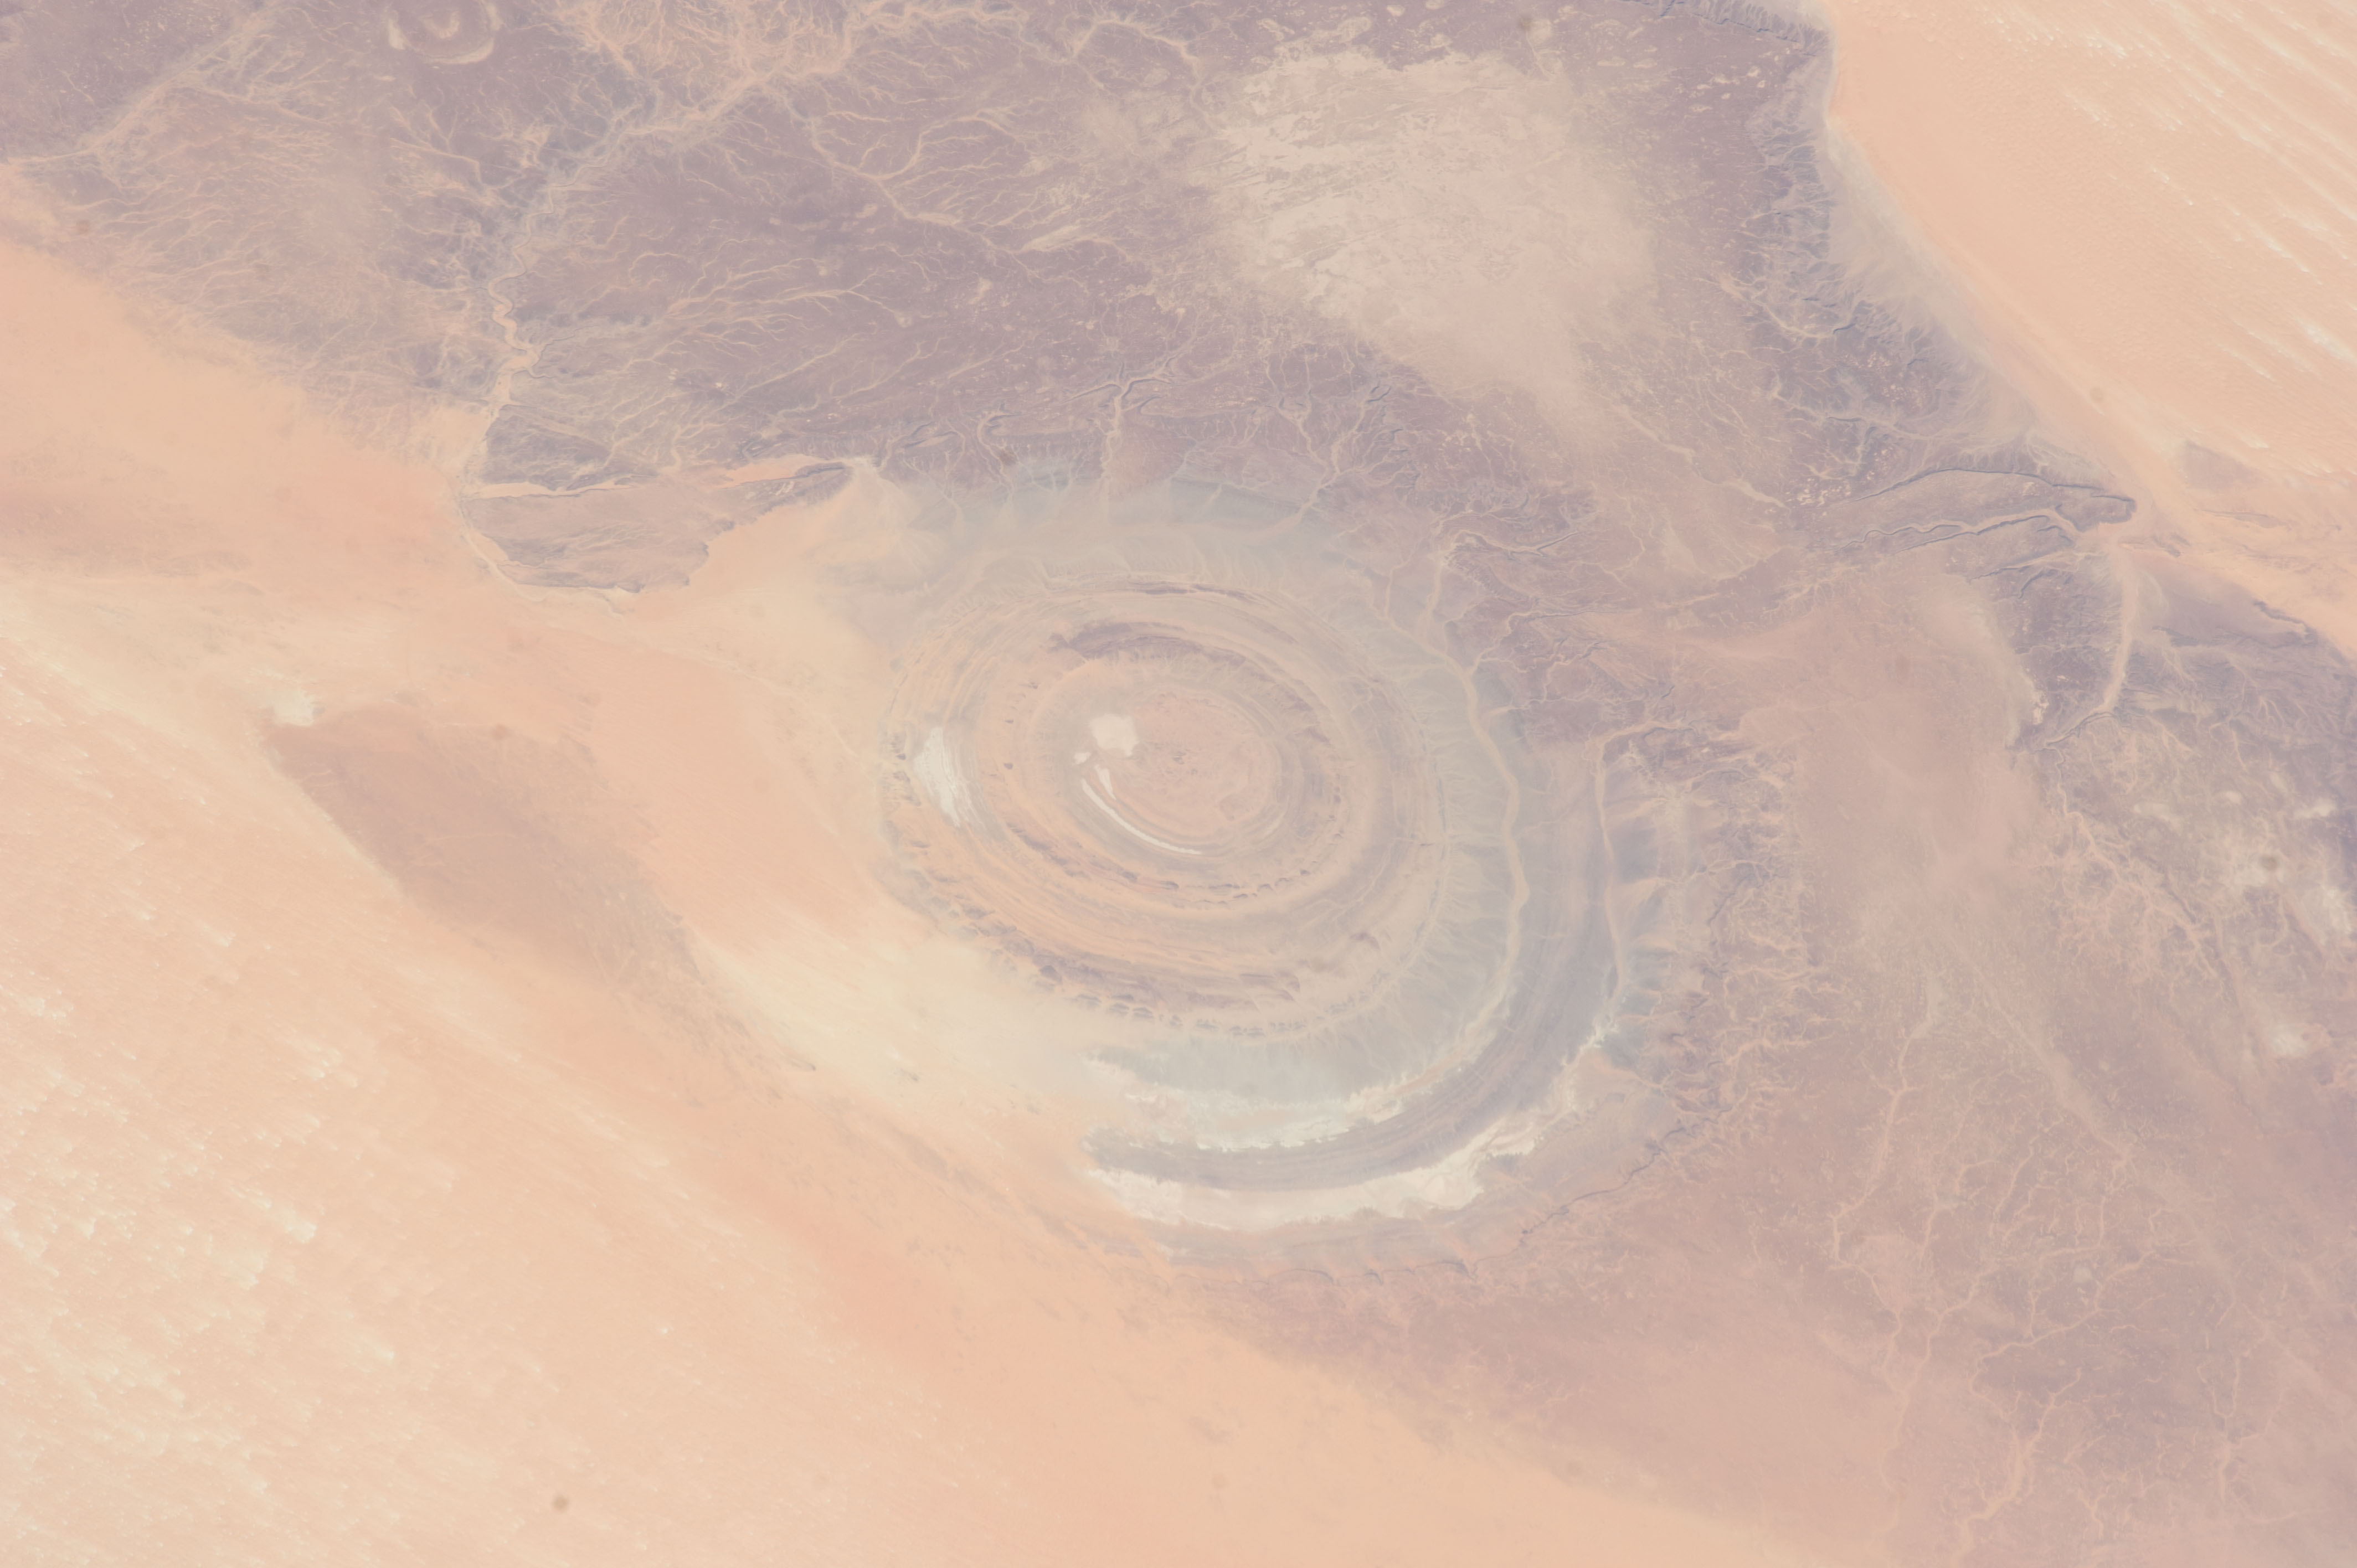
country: MAURITANIA
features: RICHAT STRUCTURE, OUADANE, MOUNTAINS, DESERT
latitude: 21.1
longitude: -11.4
